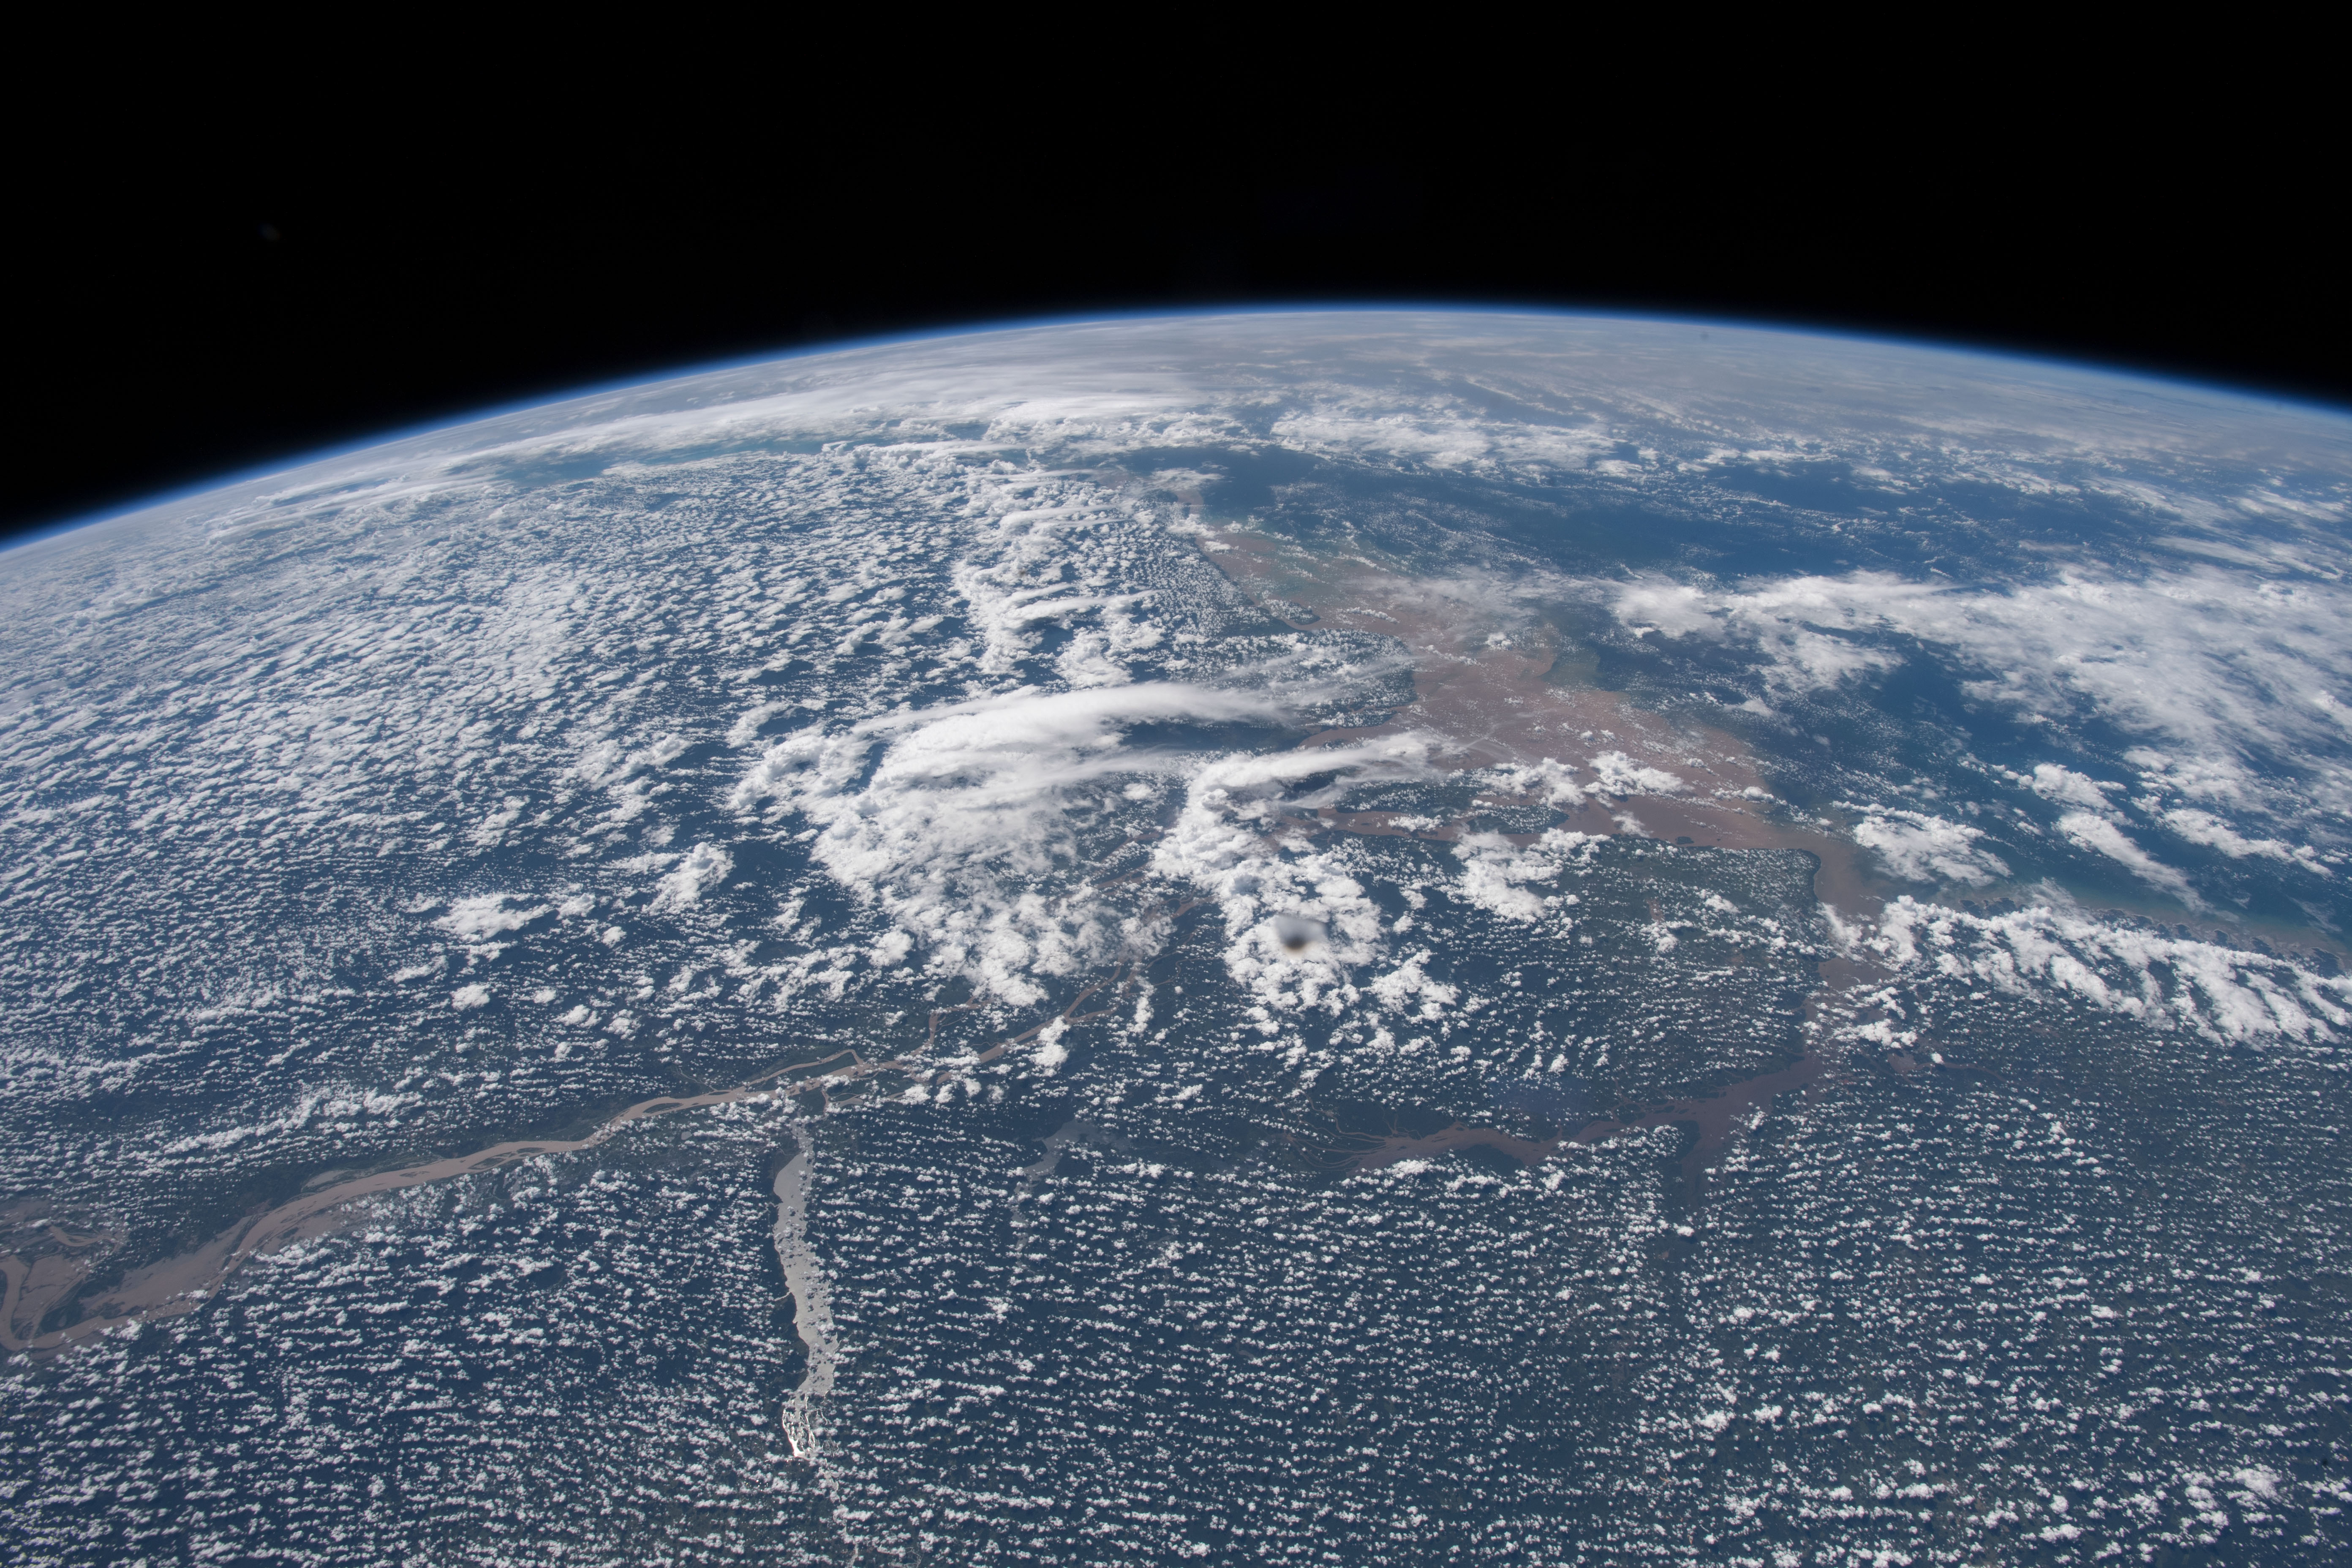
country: BRAZIL
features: AMAZON RIVER, URARIA LAKE, AMAZON RAINFOREST, EARTH LIMB
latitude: -0.1
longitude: -50.8
